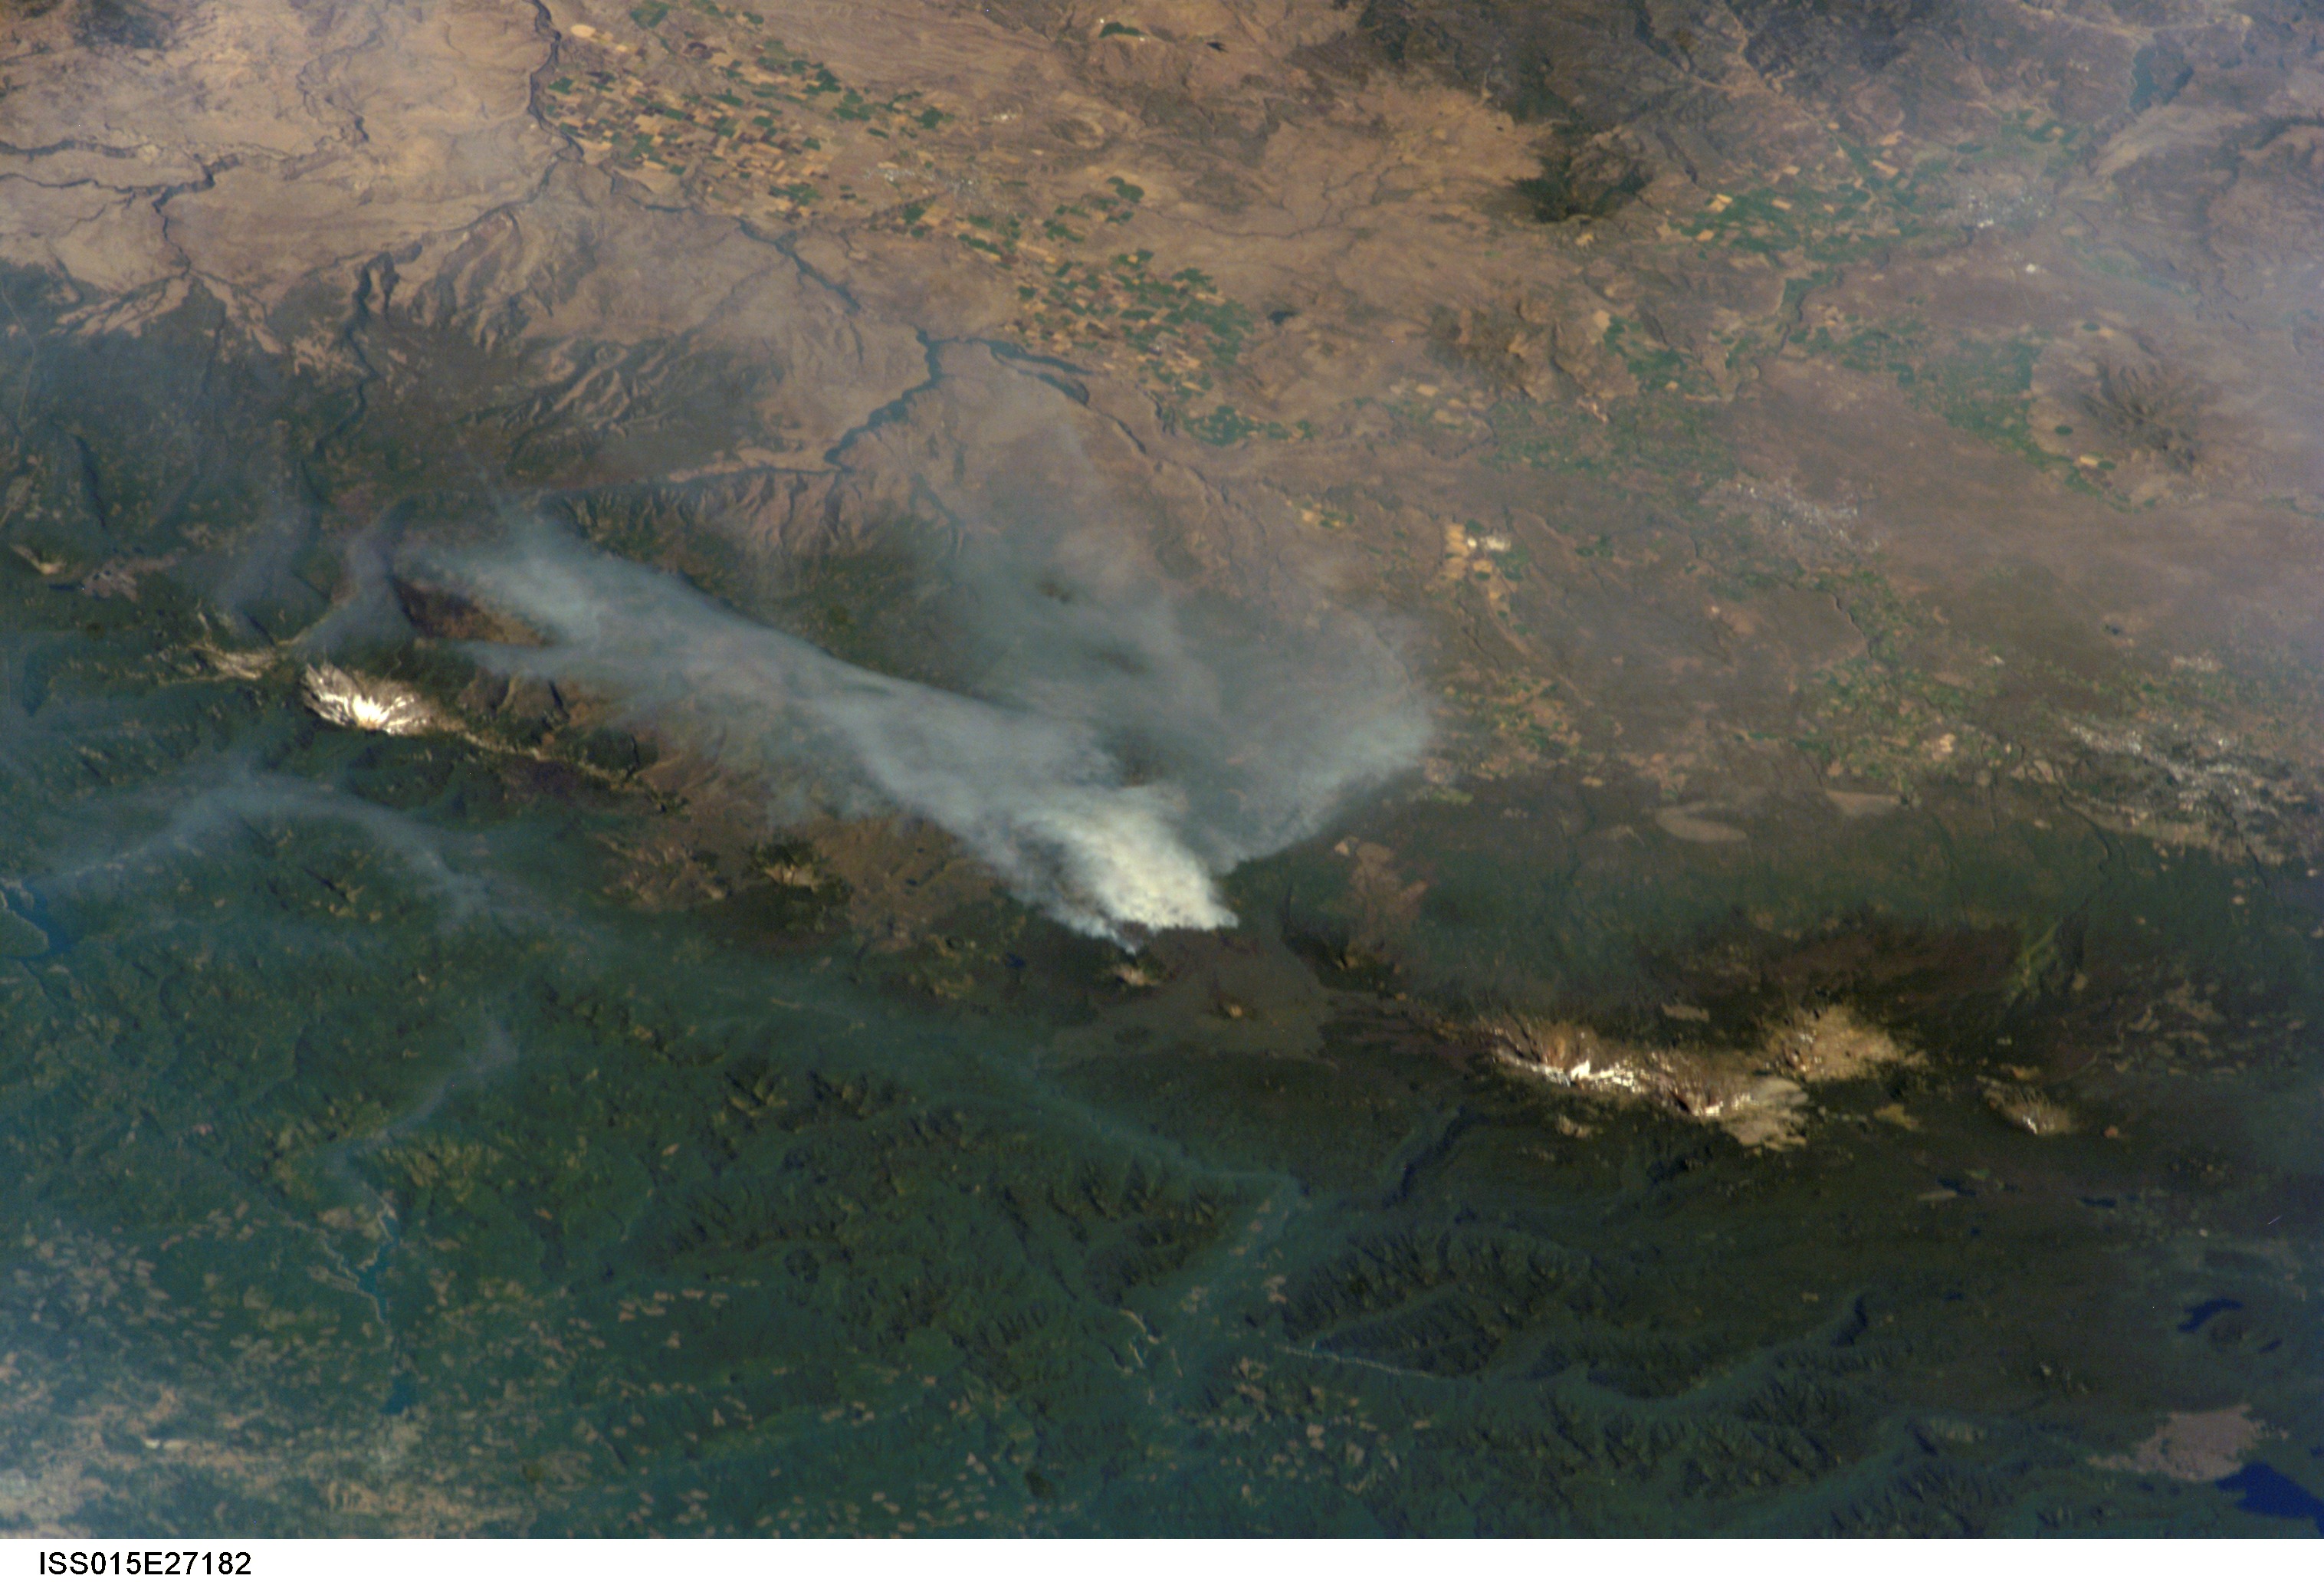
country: USA-OREGON
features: MT. JEFFERSON, THREE SISTERS, BEND, FOR., AGR.
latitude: 44.4
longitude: -121.7
